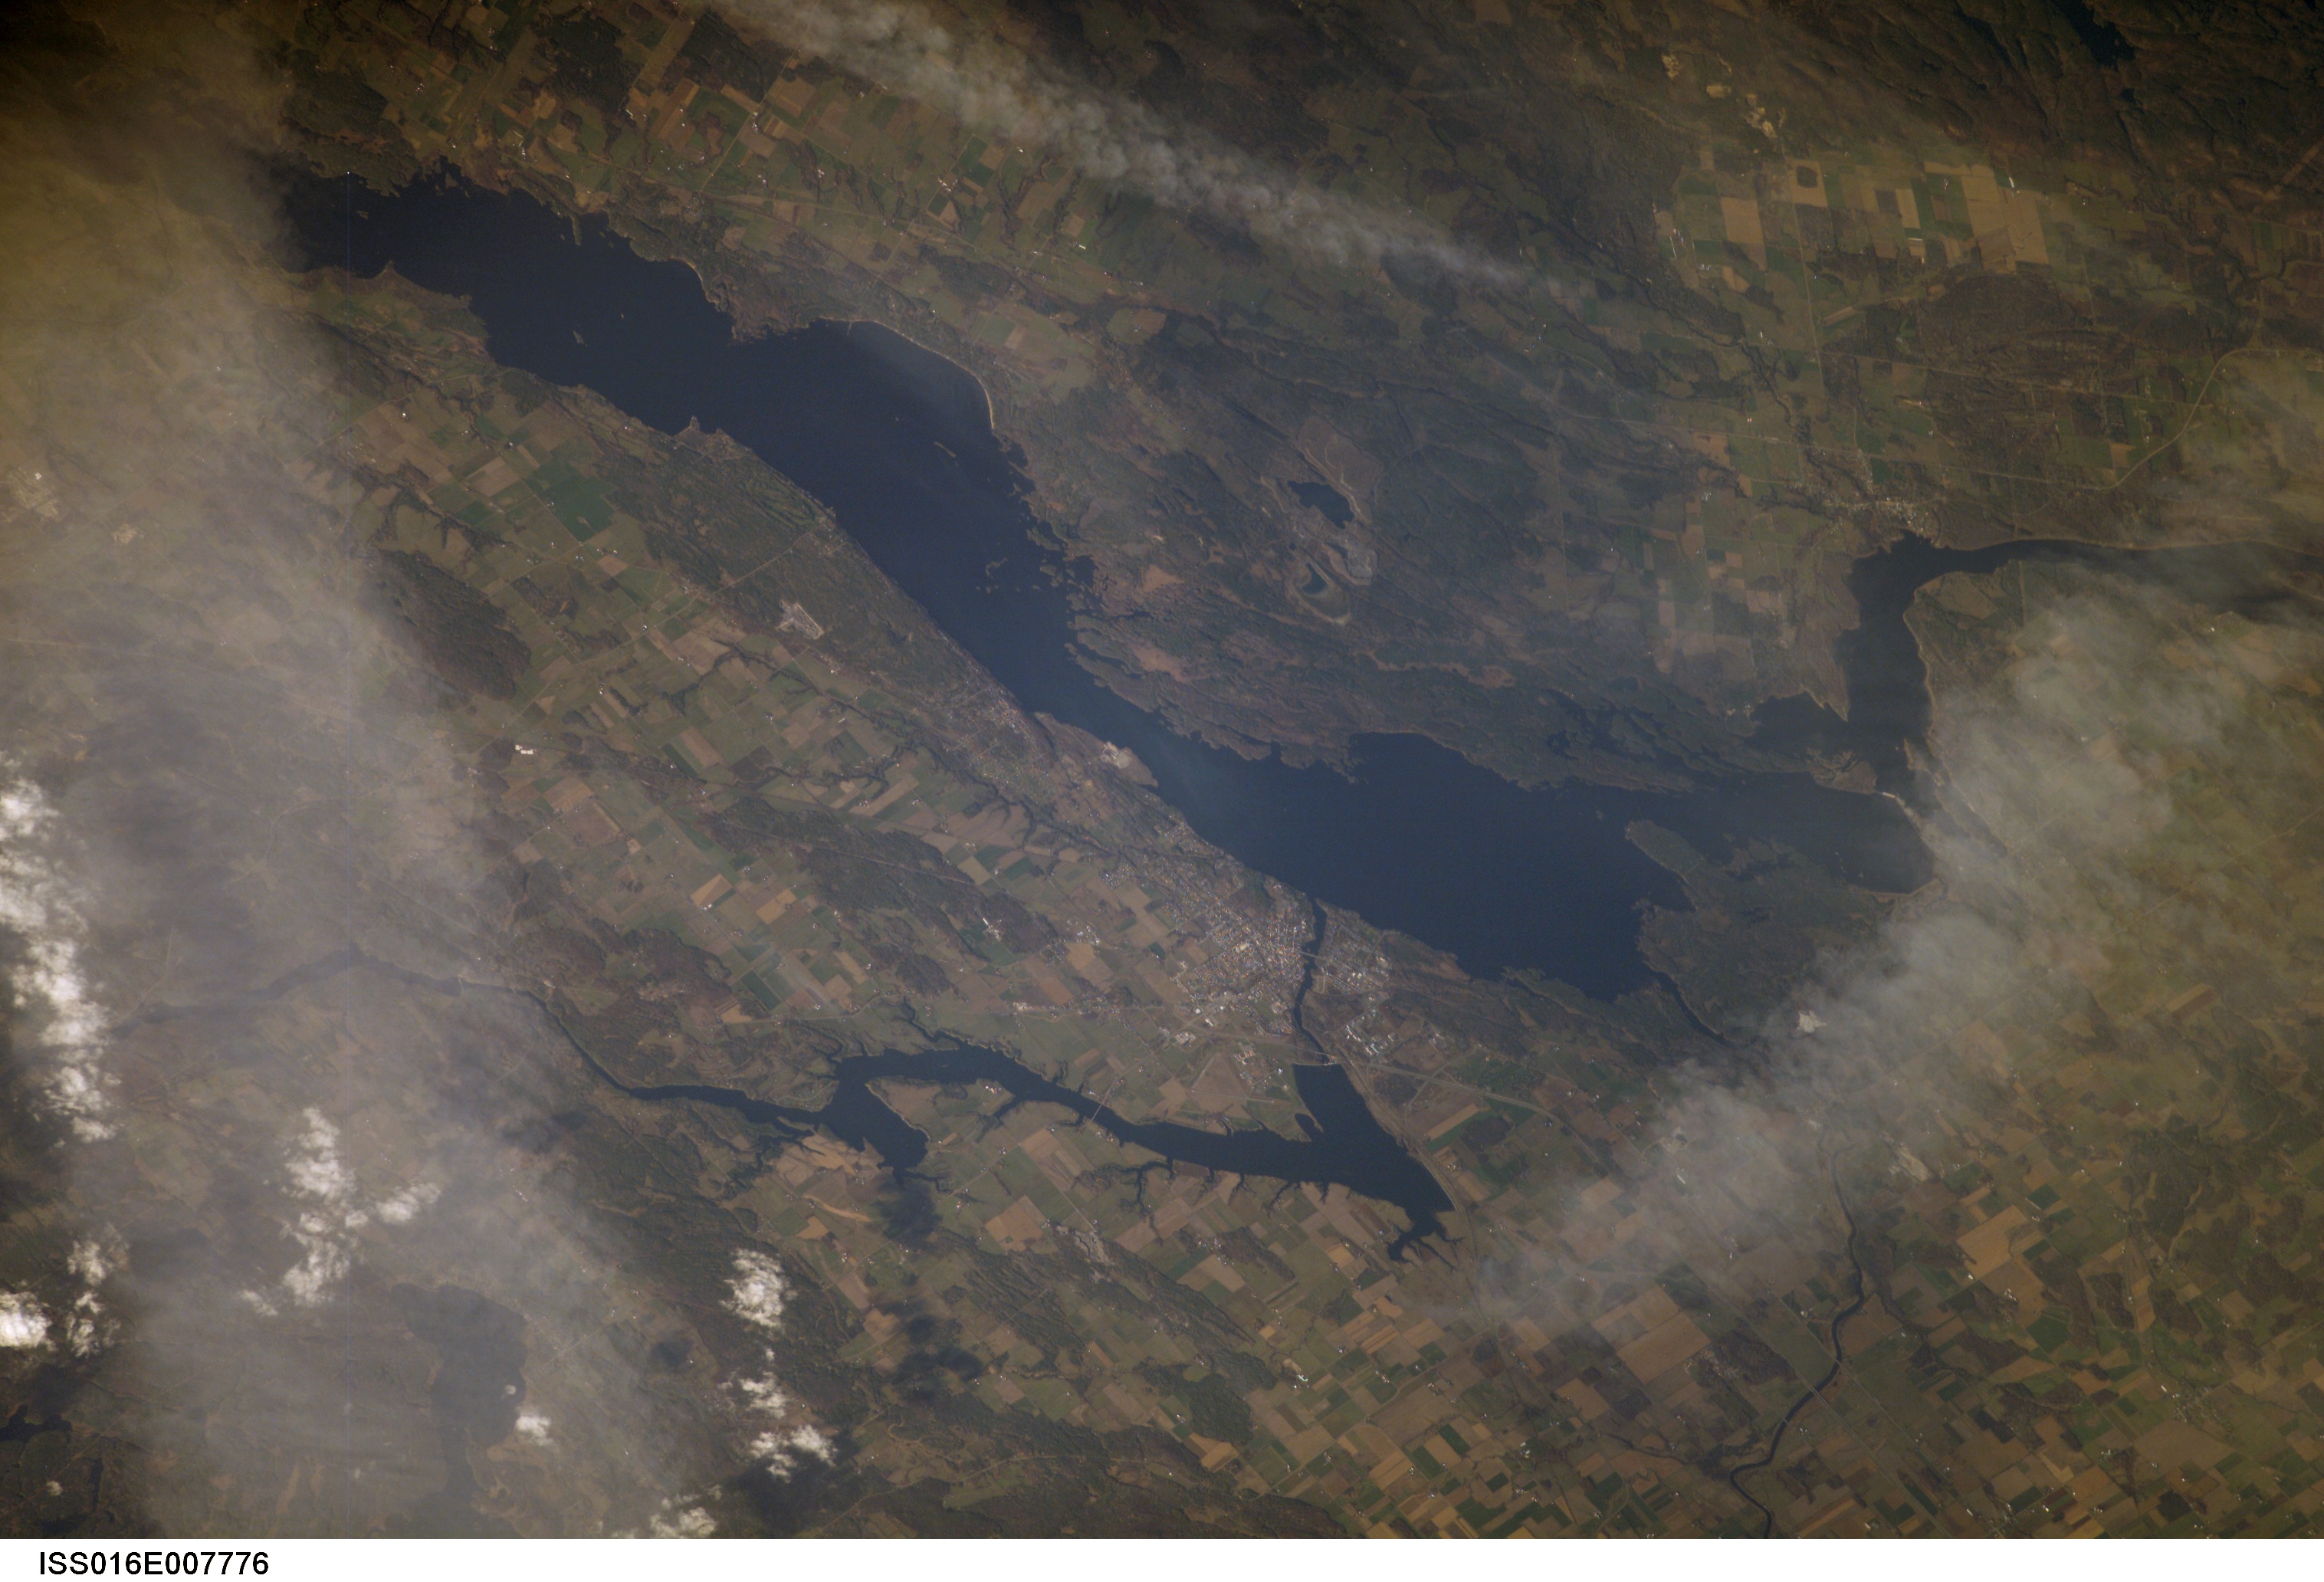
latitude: 45.5
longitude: -76.4
